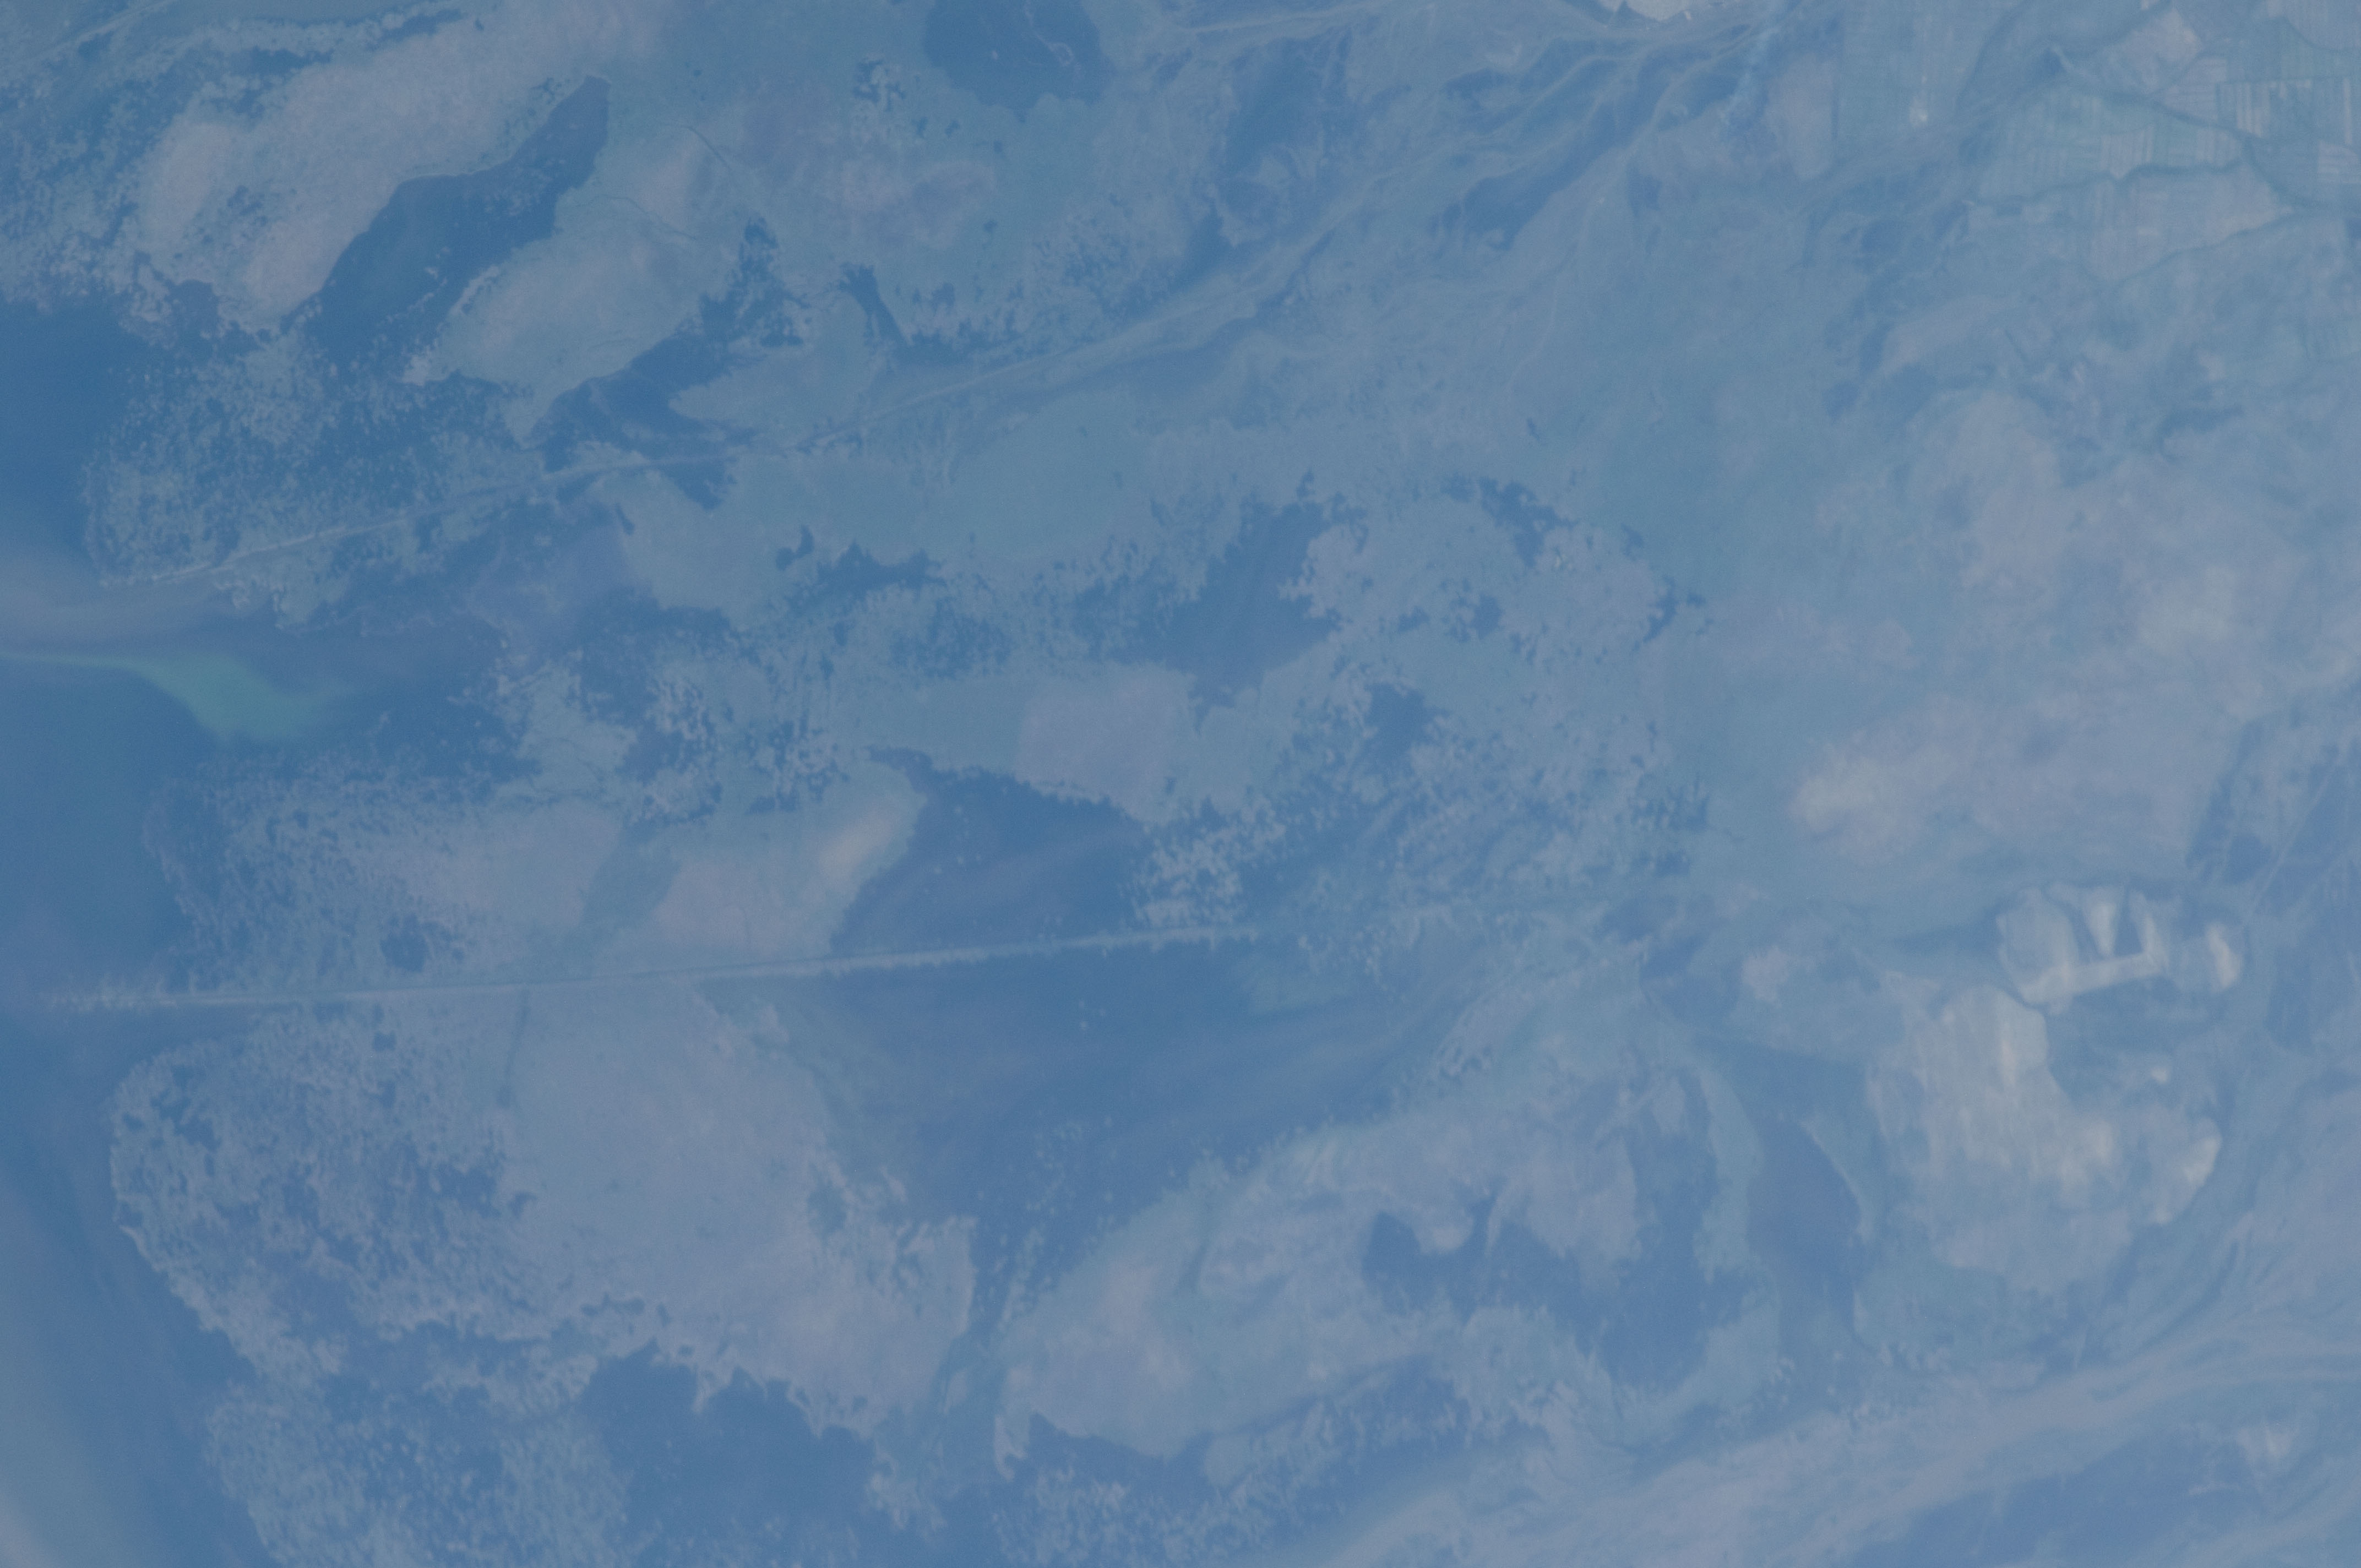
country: RUSSIAN FEDERATION
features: VOLGA R. DELTA, CHANNELS, WETLANDS, JETTYS, SED.
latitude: 45.8
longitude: 48.5
